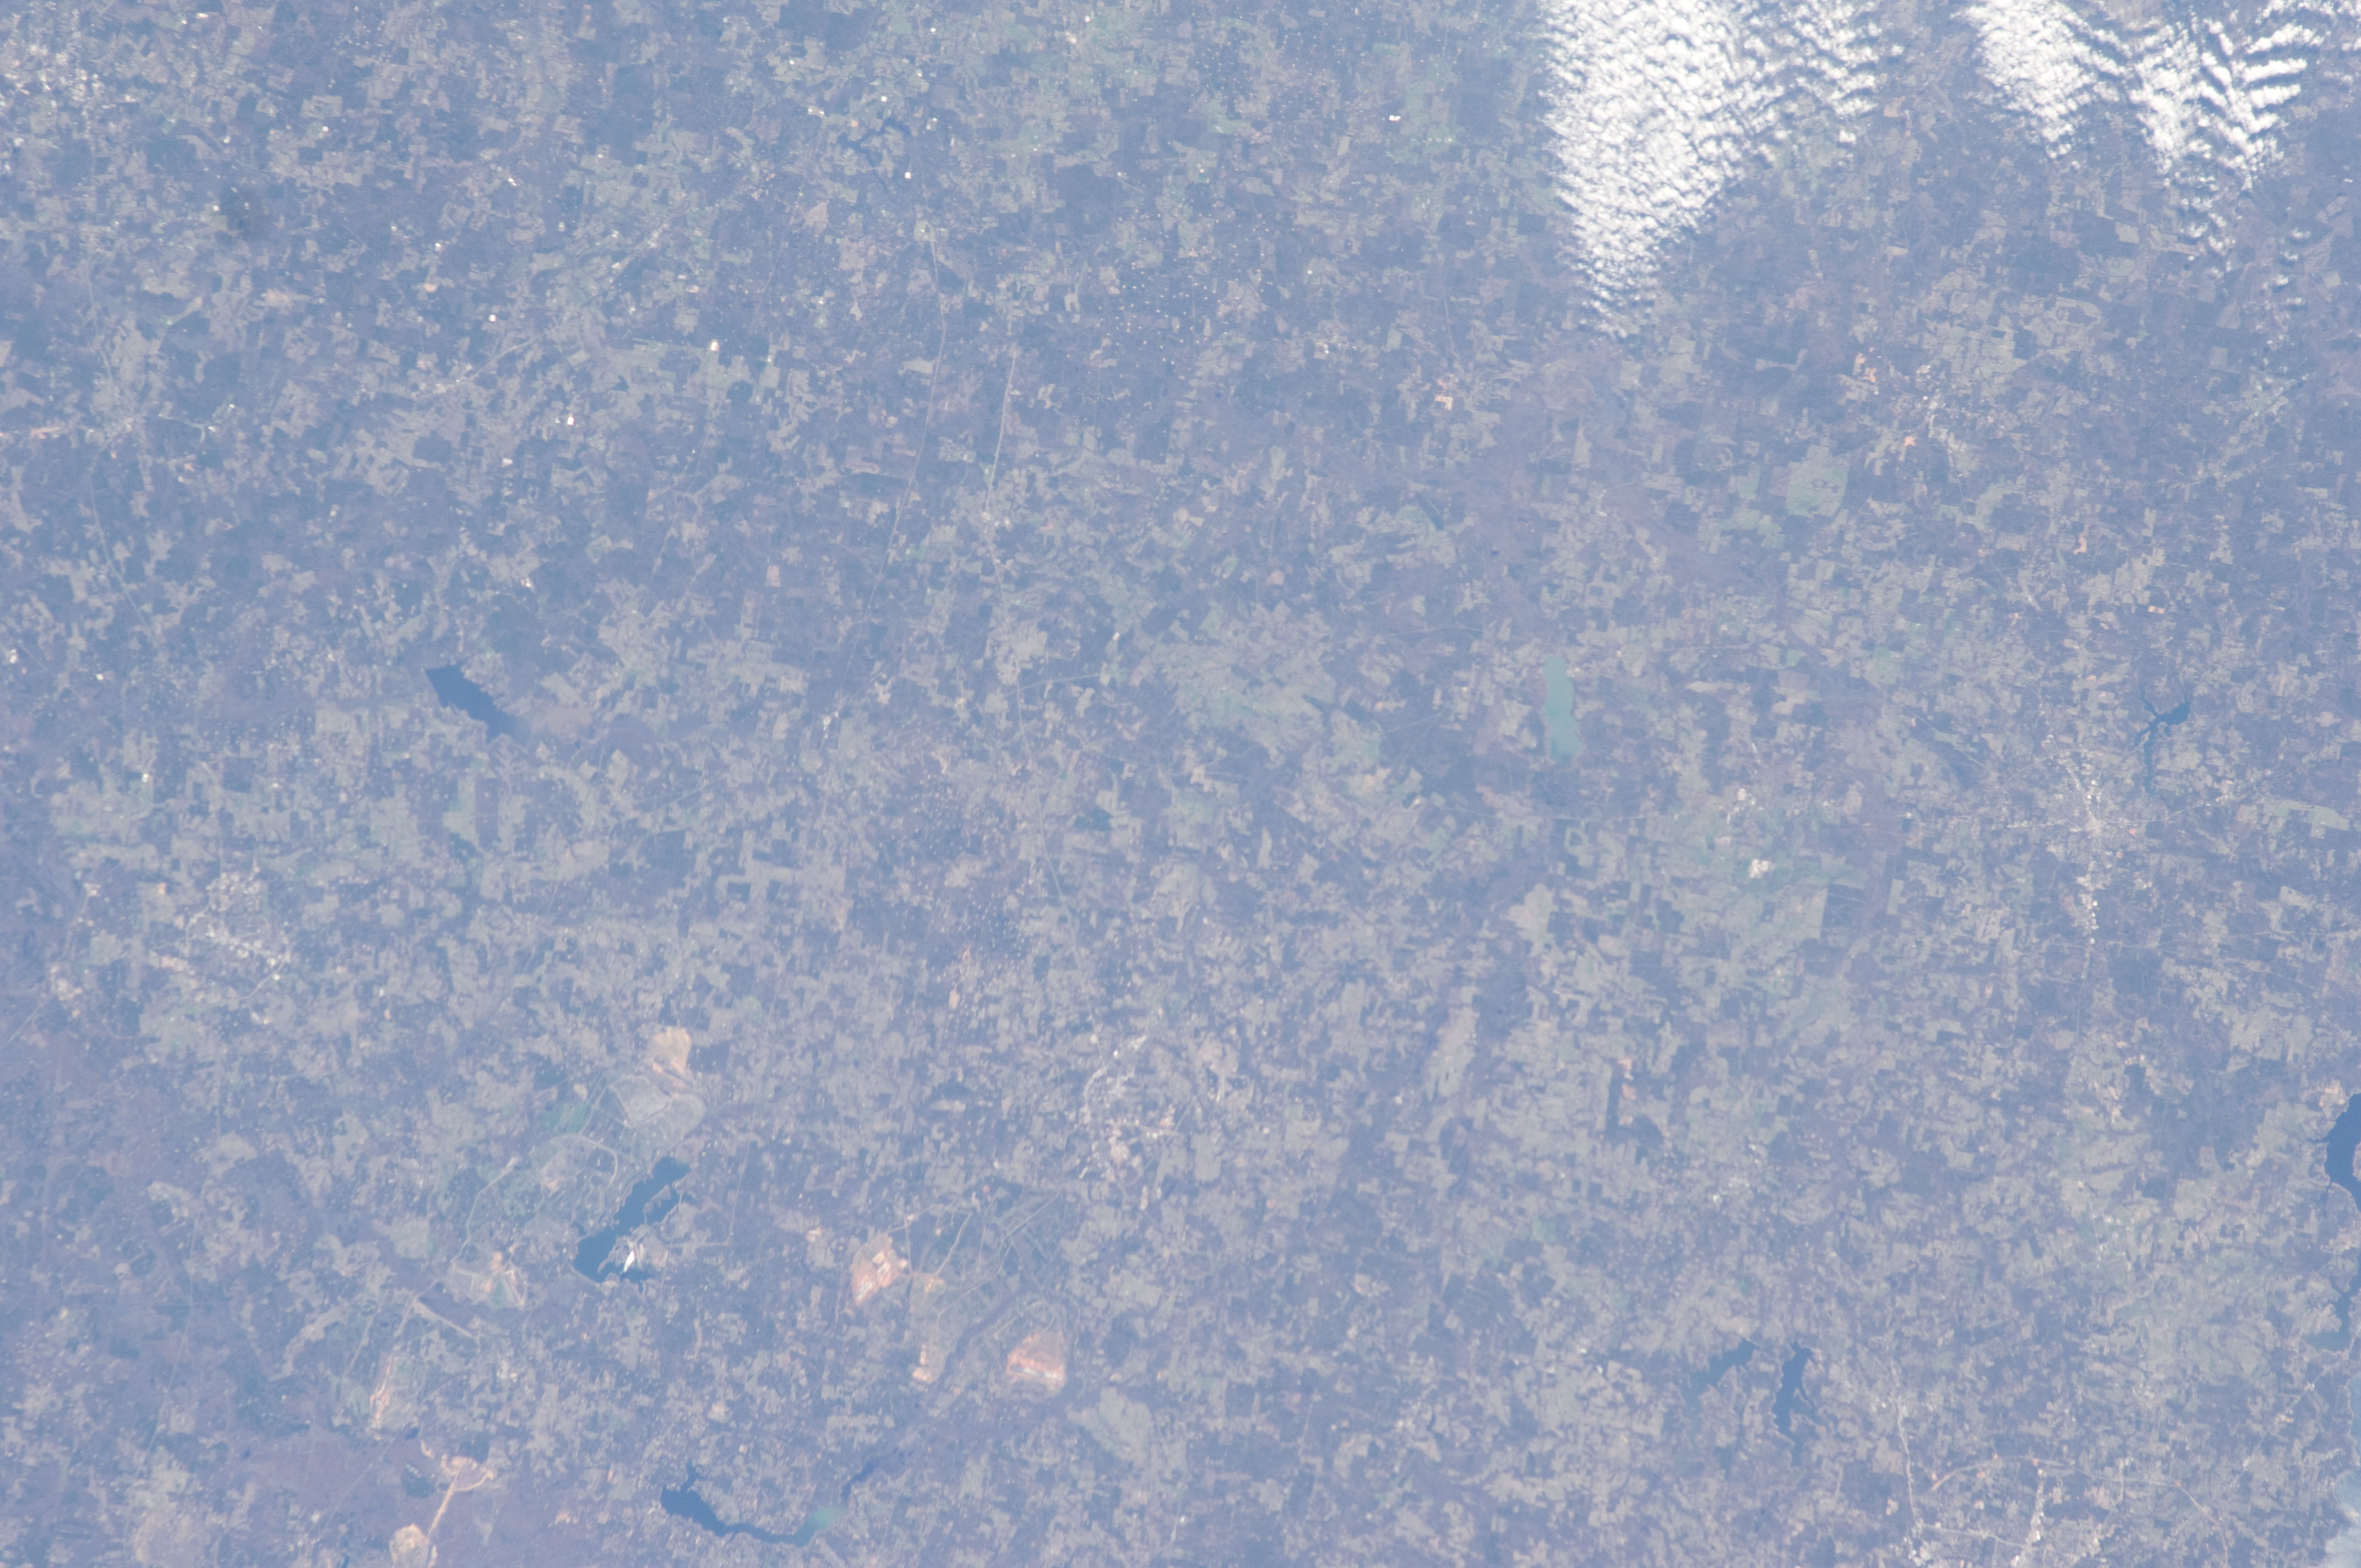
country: USA-TEXAS
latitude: 32.0
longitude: -94.8
